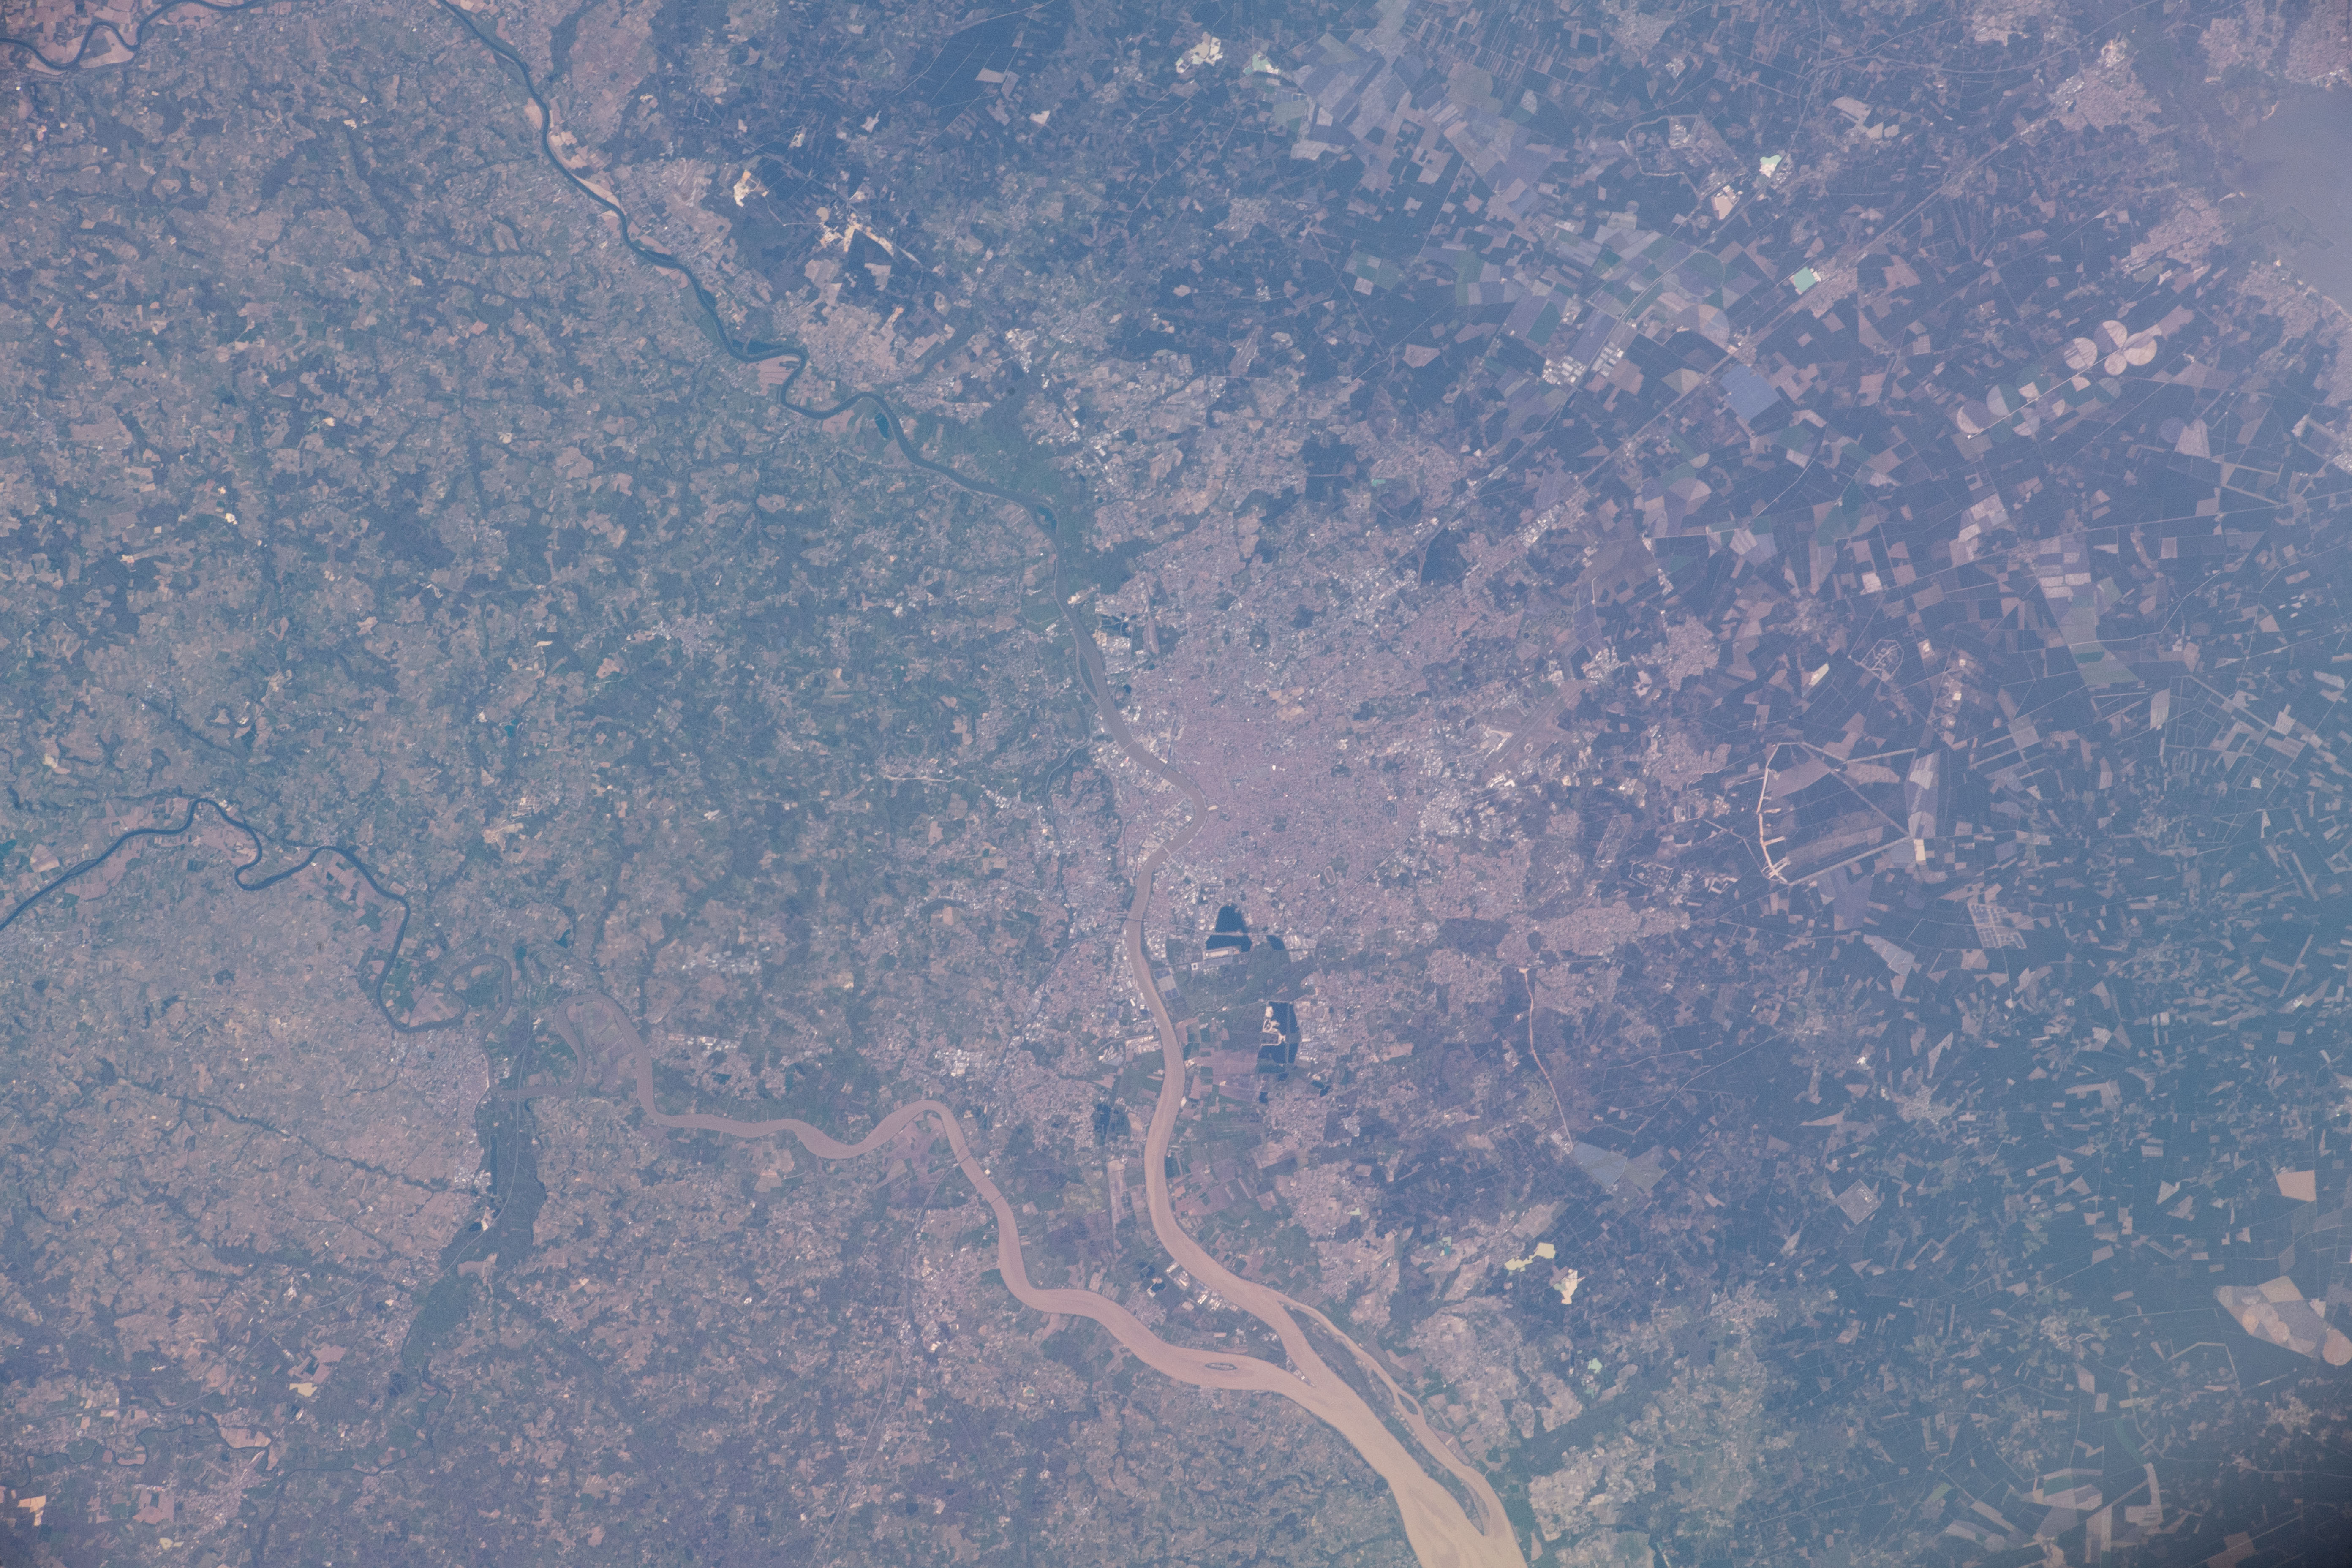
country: FRANCE
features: ARCACHON BAY, GIRONDA ESTUARY, RIO GARONA
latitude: 44.7
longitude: -0.5
